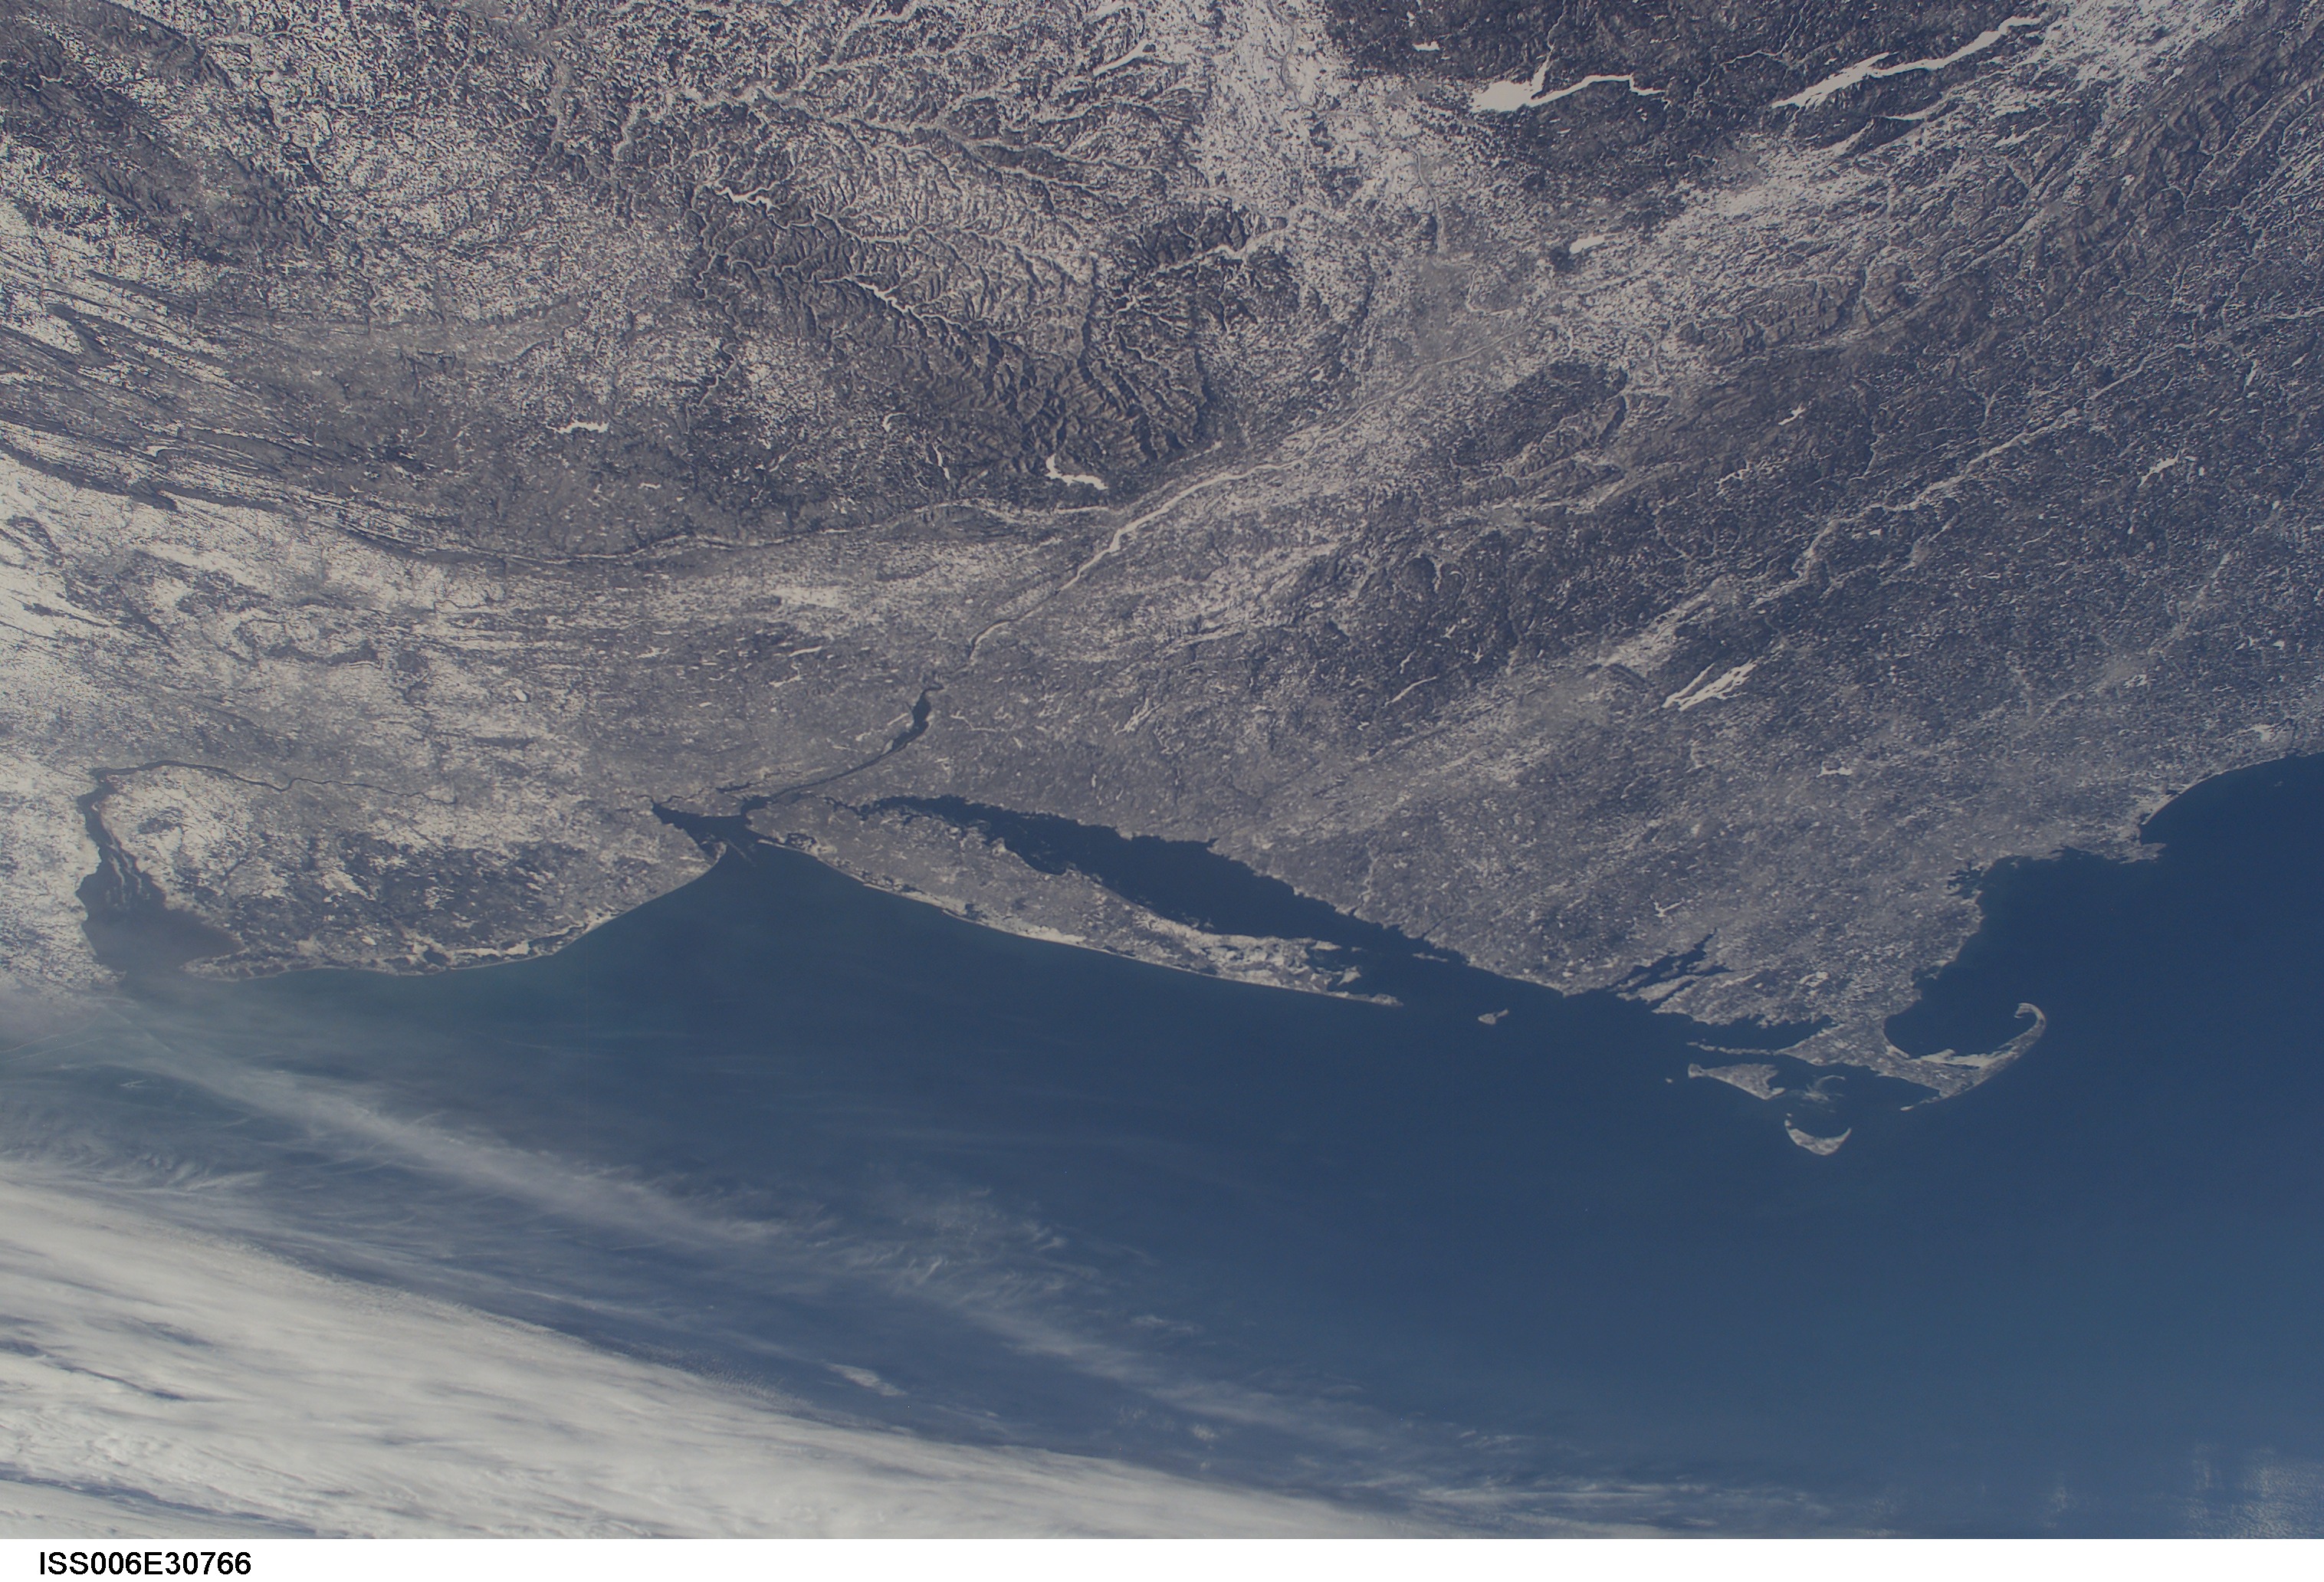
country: USA-CONNECTICUT
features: COAST, LONG ISLAND, CAPE COD
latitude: 42.0
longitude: -73.0
